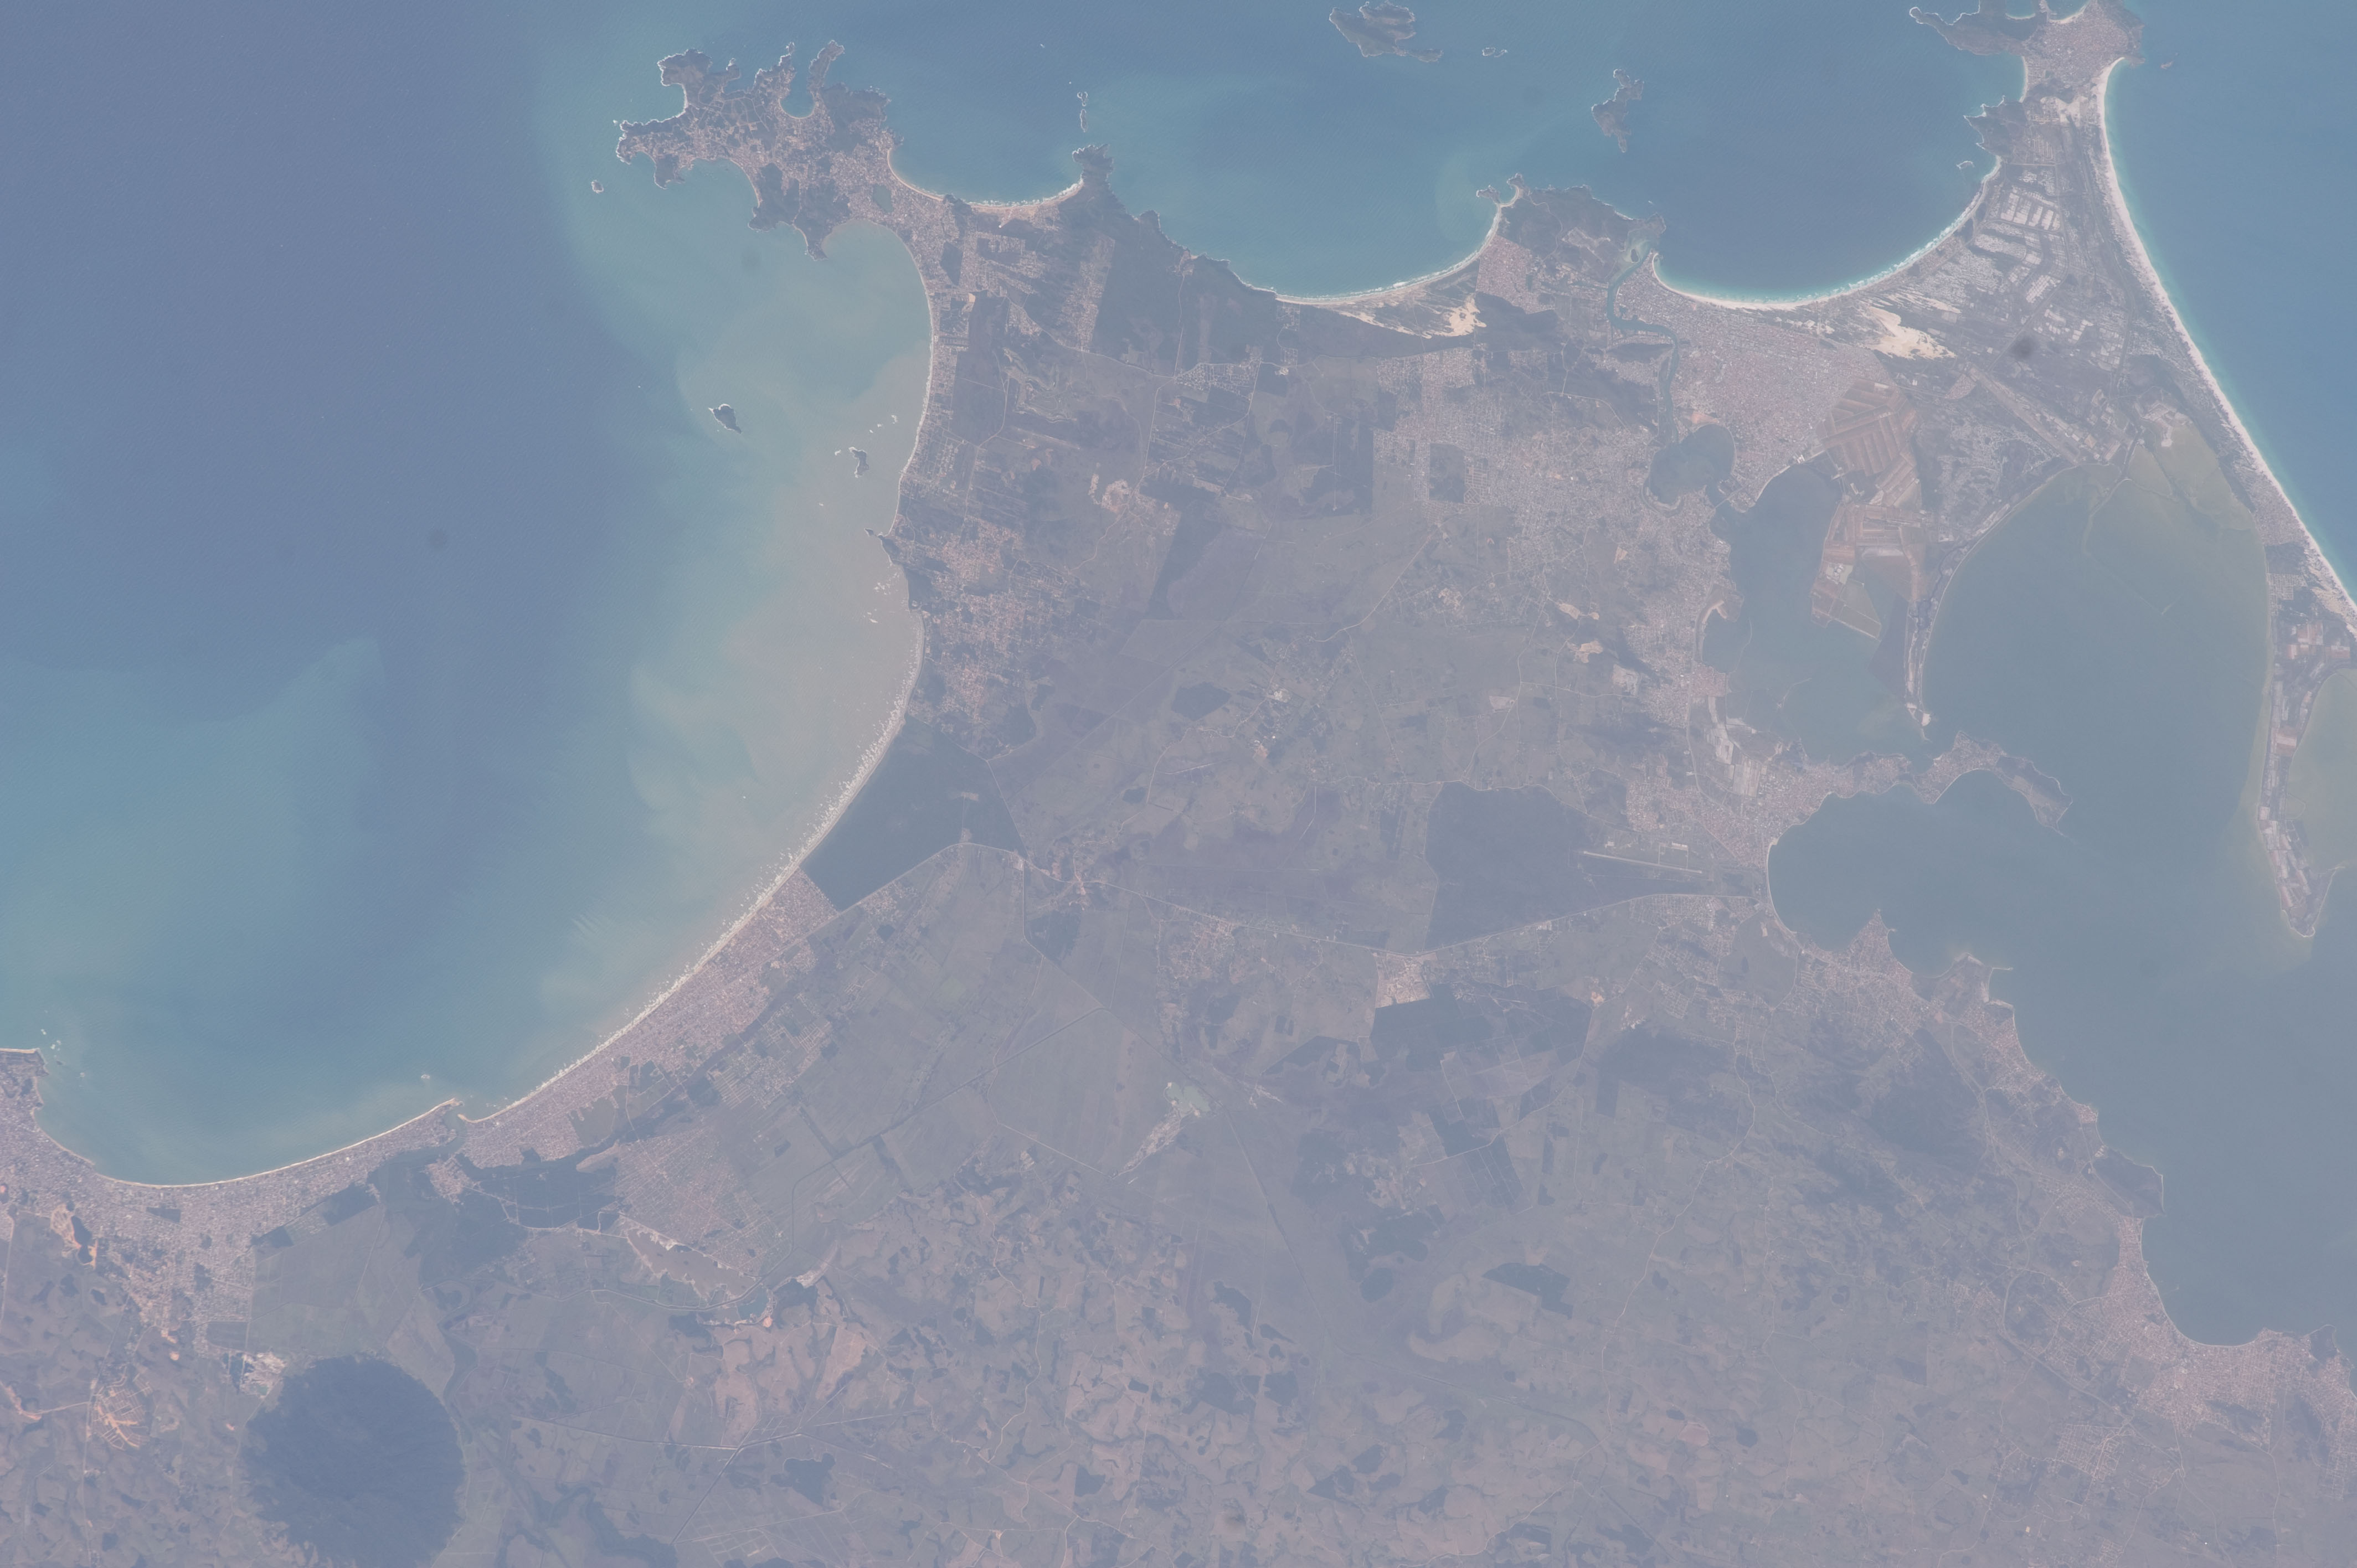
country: BRAZIL
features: ATLANTIC O., SEDIMENT, ARARUAMA LAG., CABO FRIO, AGR., BARRA DE SAO JOAO
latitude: -22.8
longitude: -42.0
